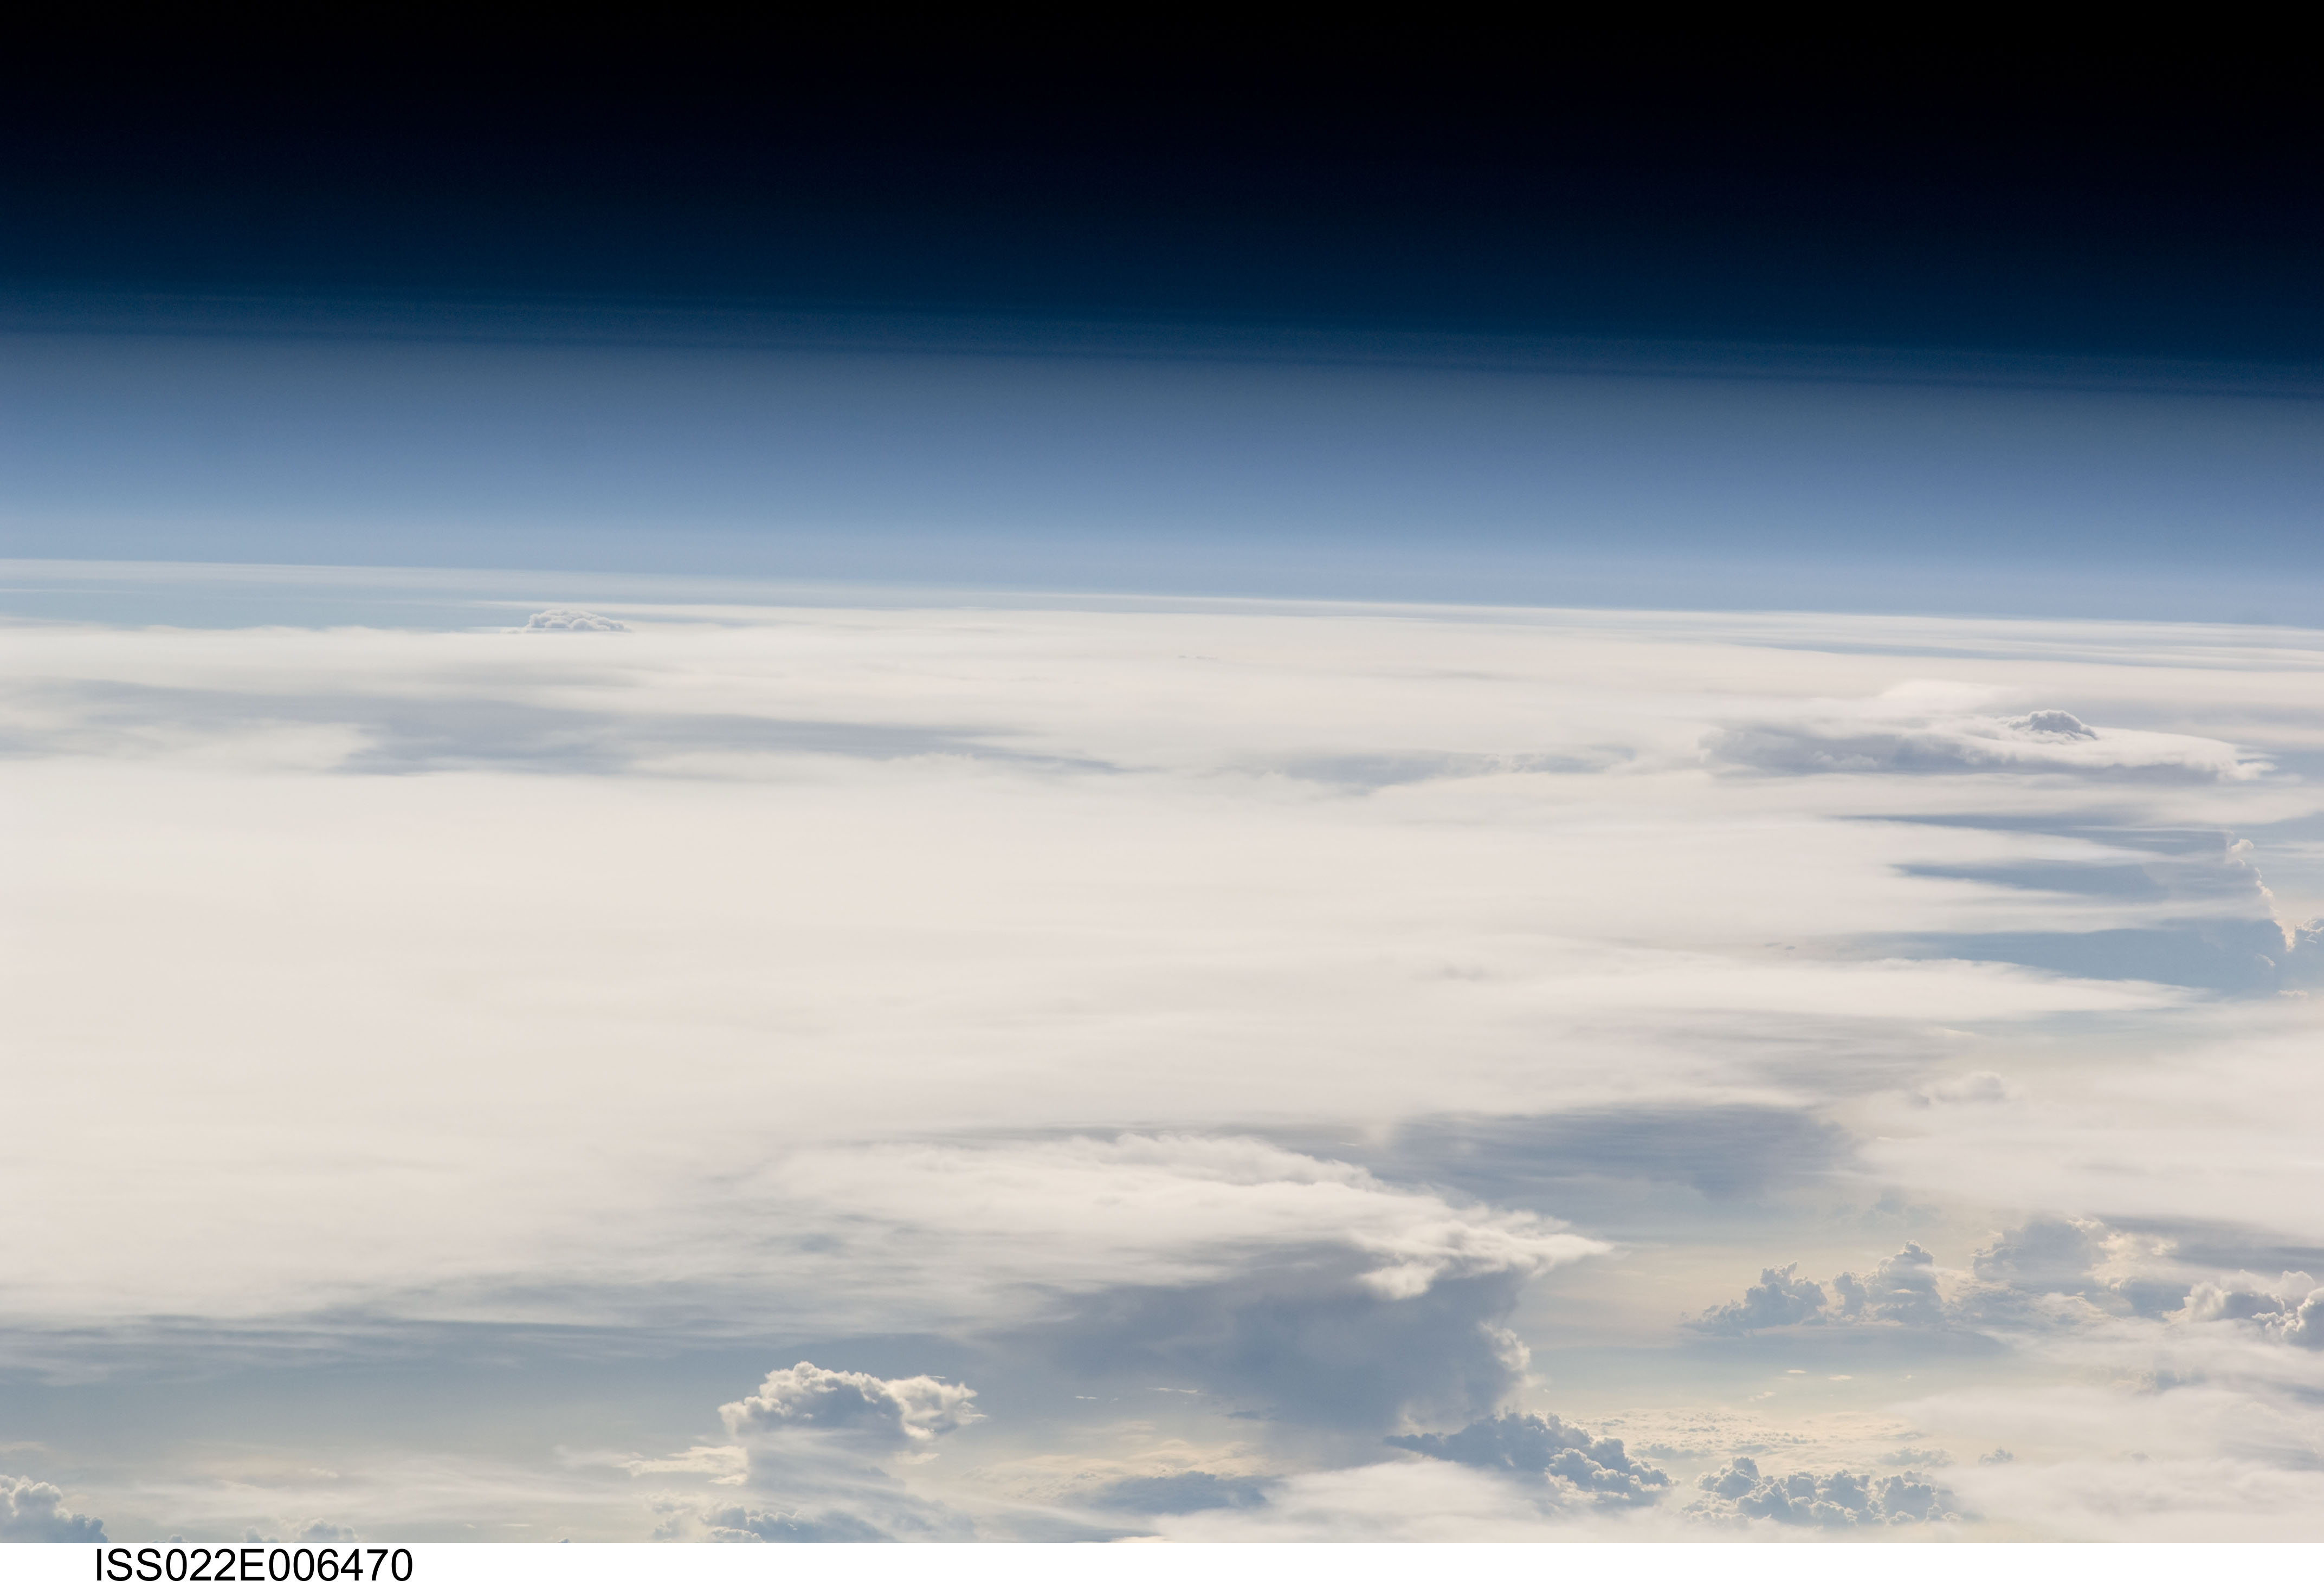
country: PACIFIC OCEAN
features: PAN-ATMOSPHERIC LIMB, MULTILAYERED CLOUDS
